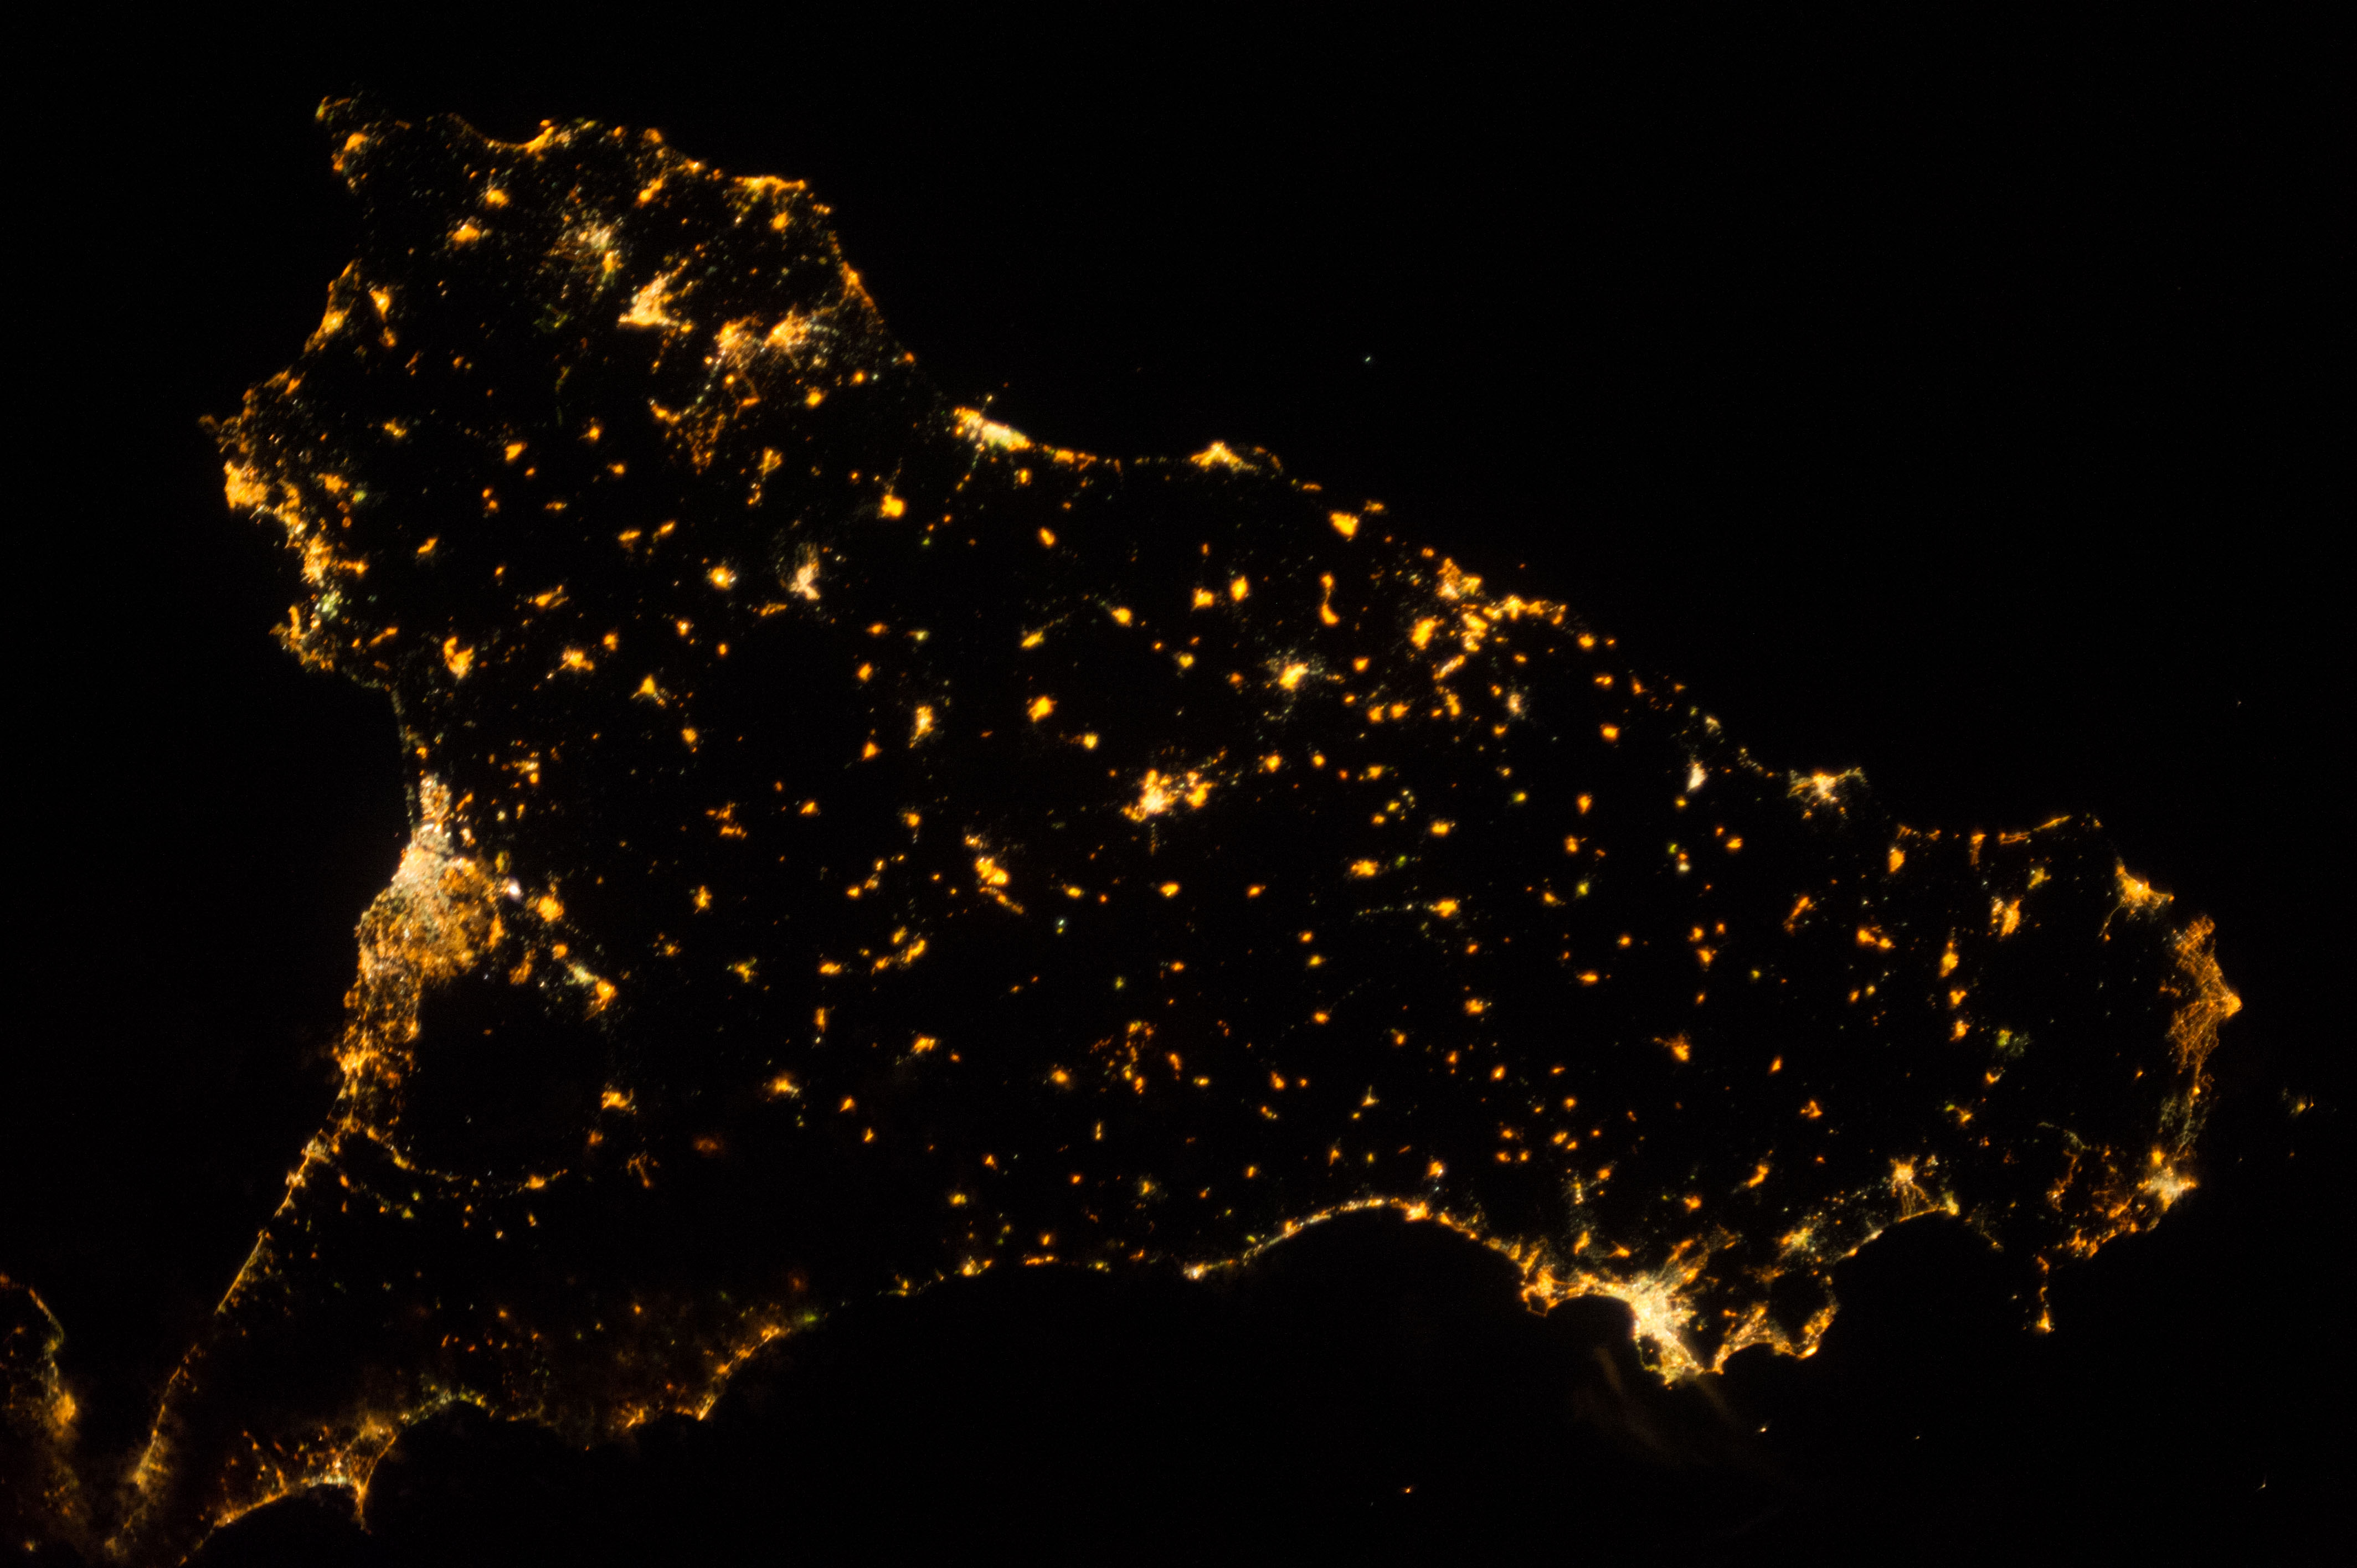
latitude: 37.5
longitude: 13.5
